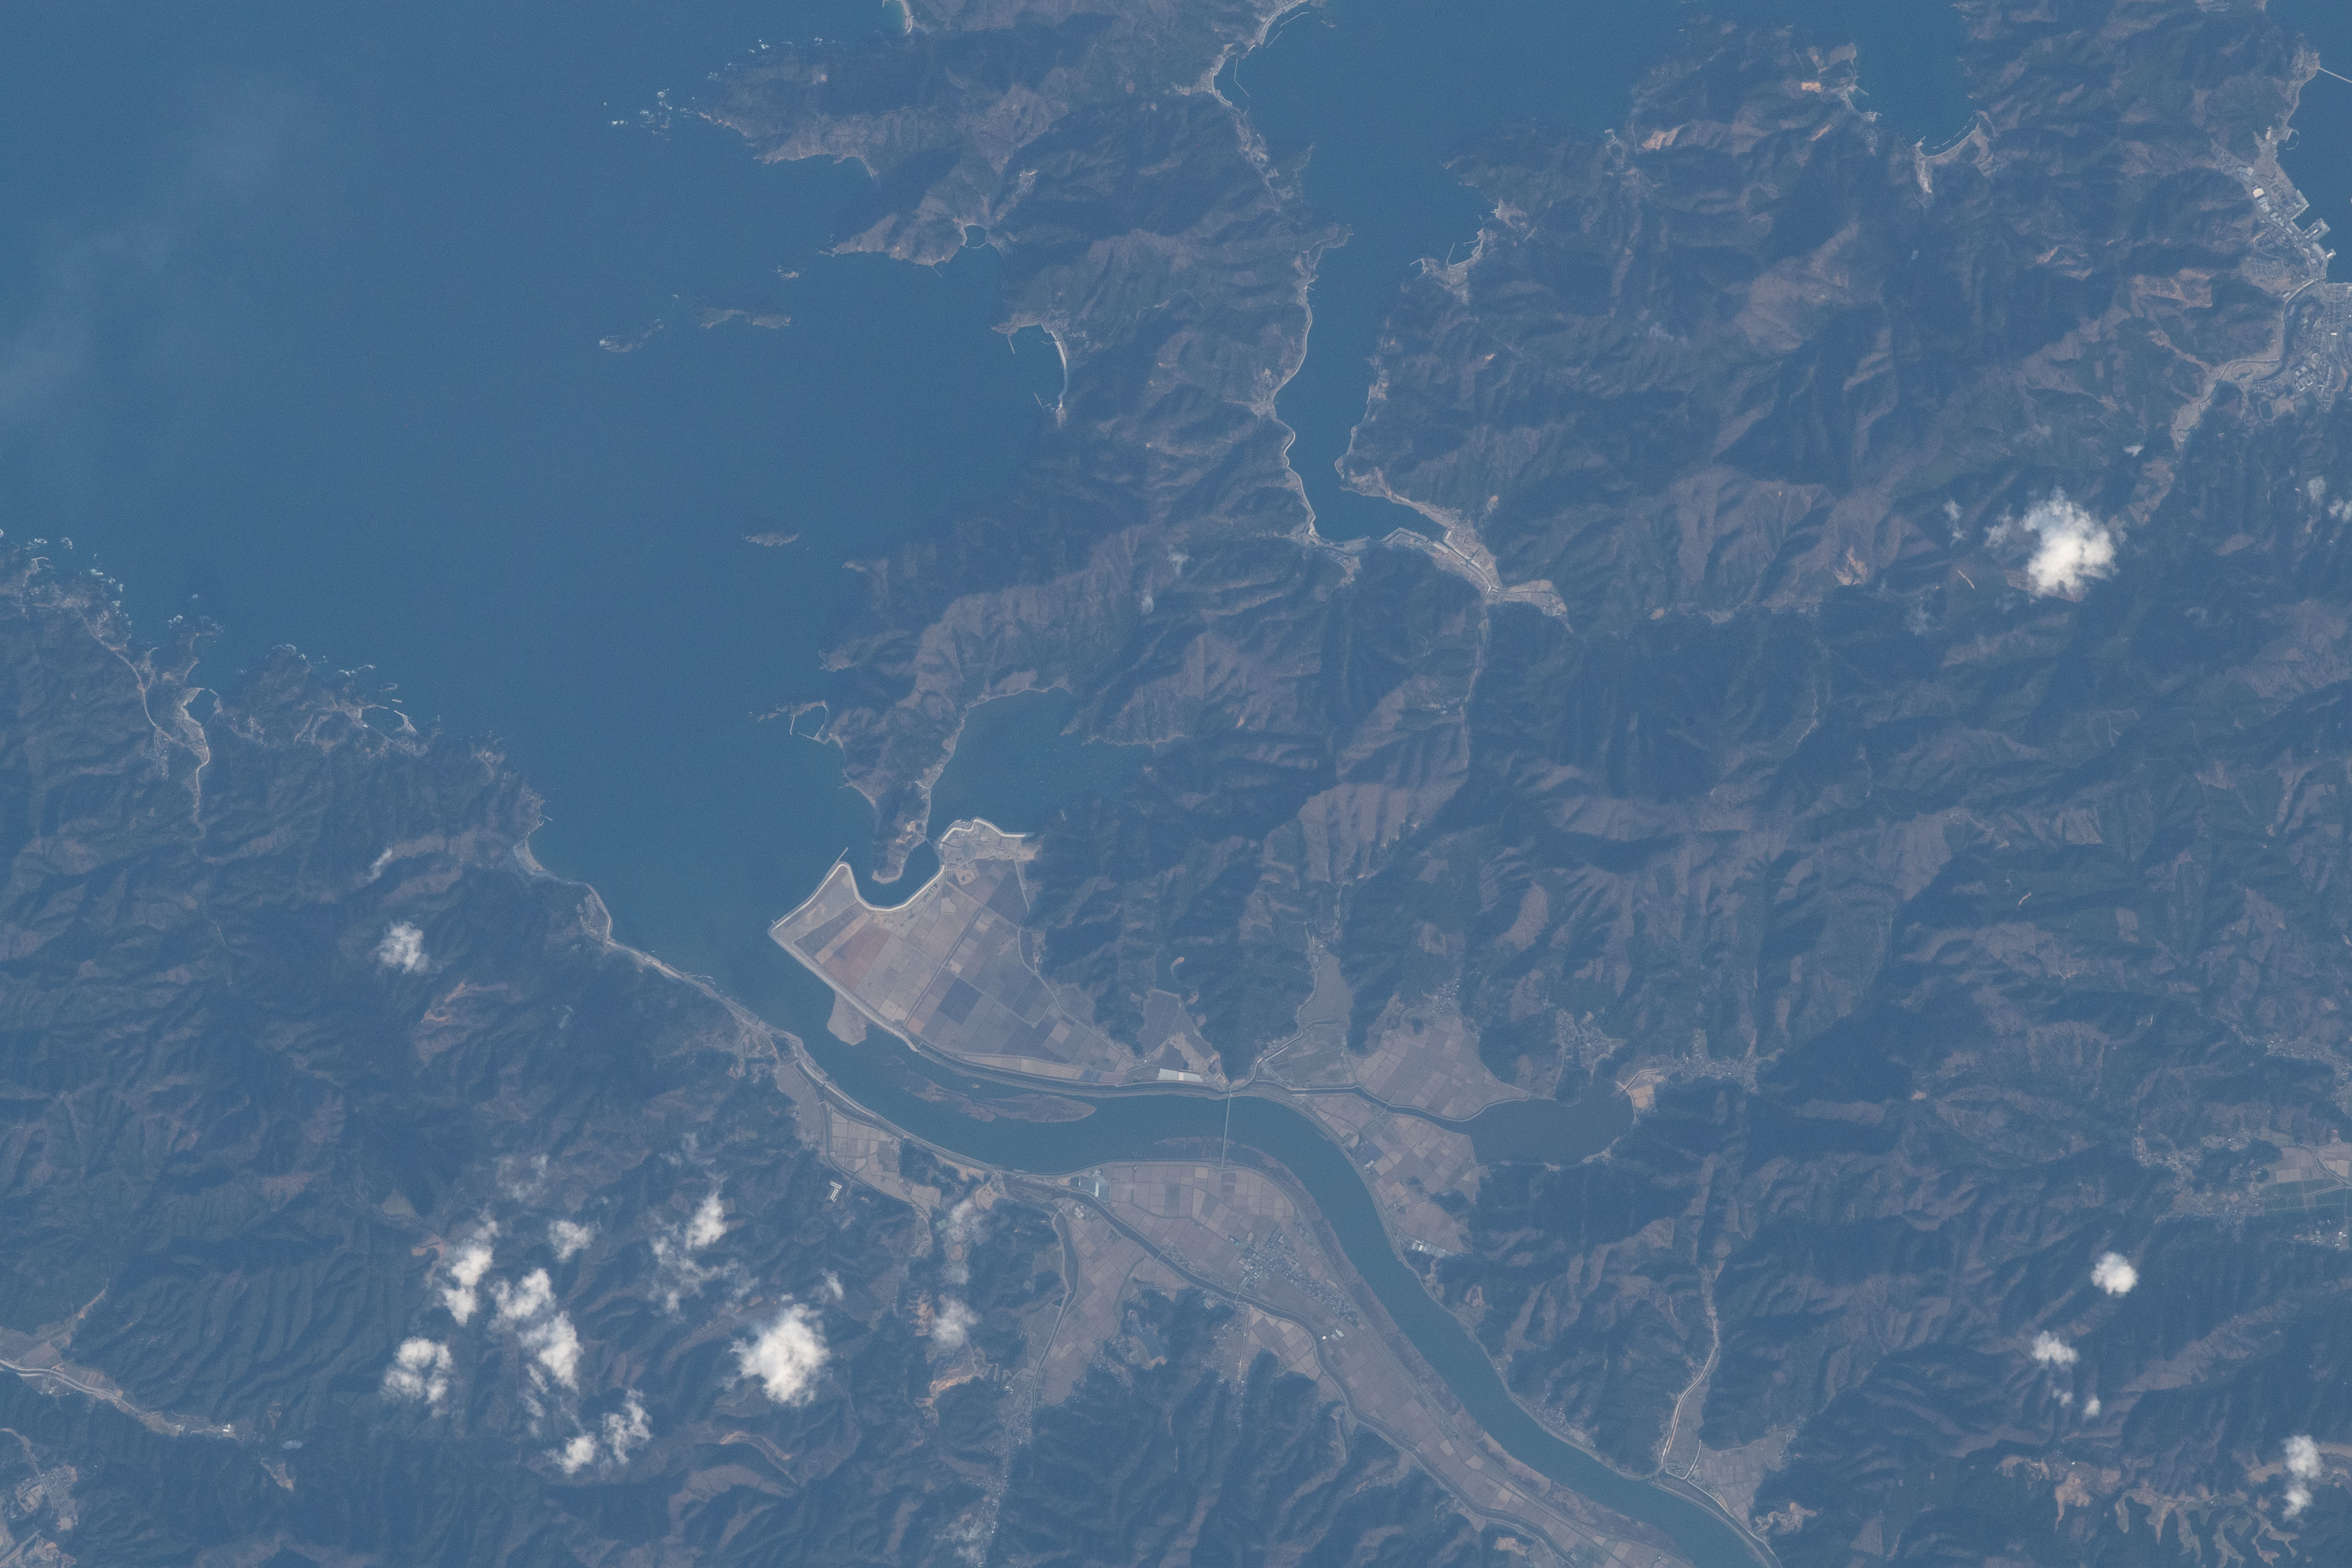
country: JAPAN
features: MOUNTAINS, KITAKAMI RIVER, FUJI RIVER, MOUNTAINS
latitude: 38.5
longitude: 141.5
